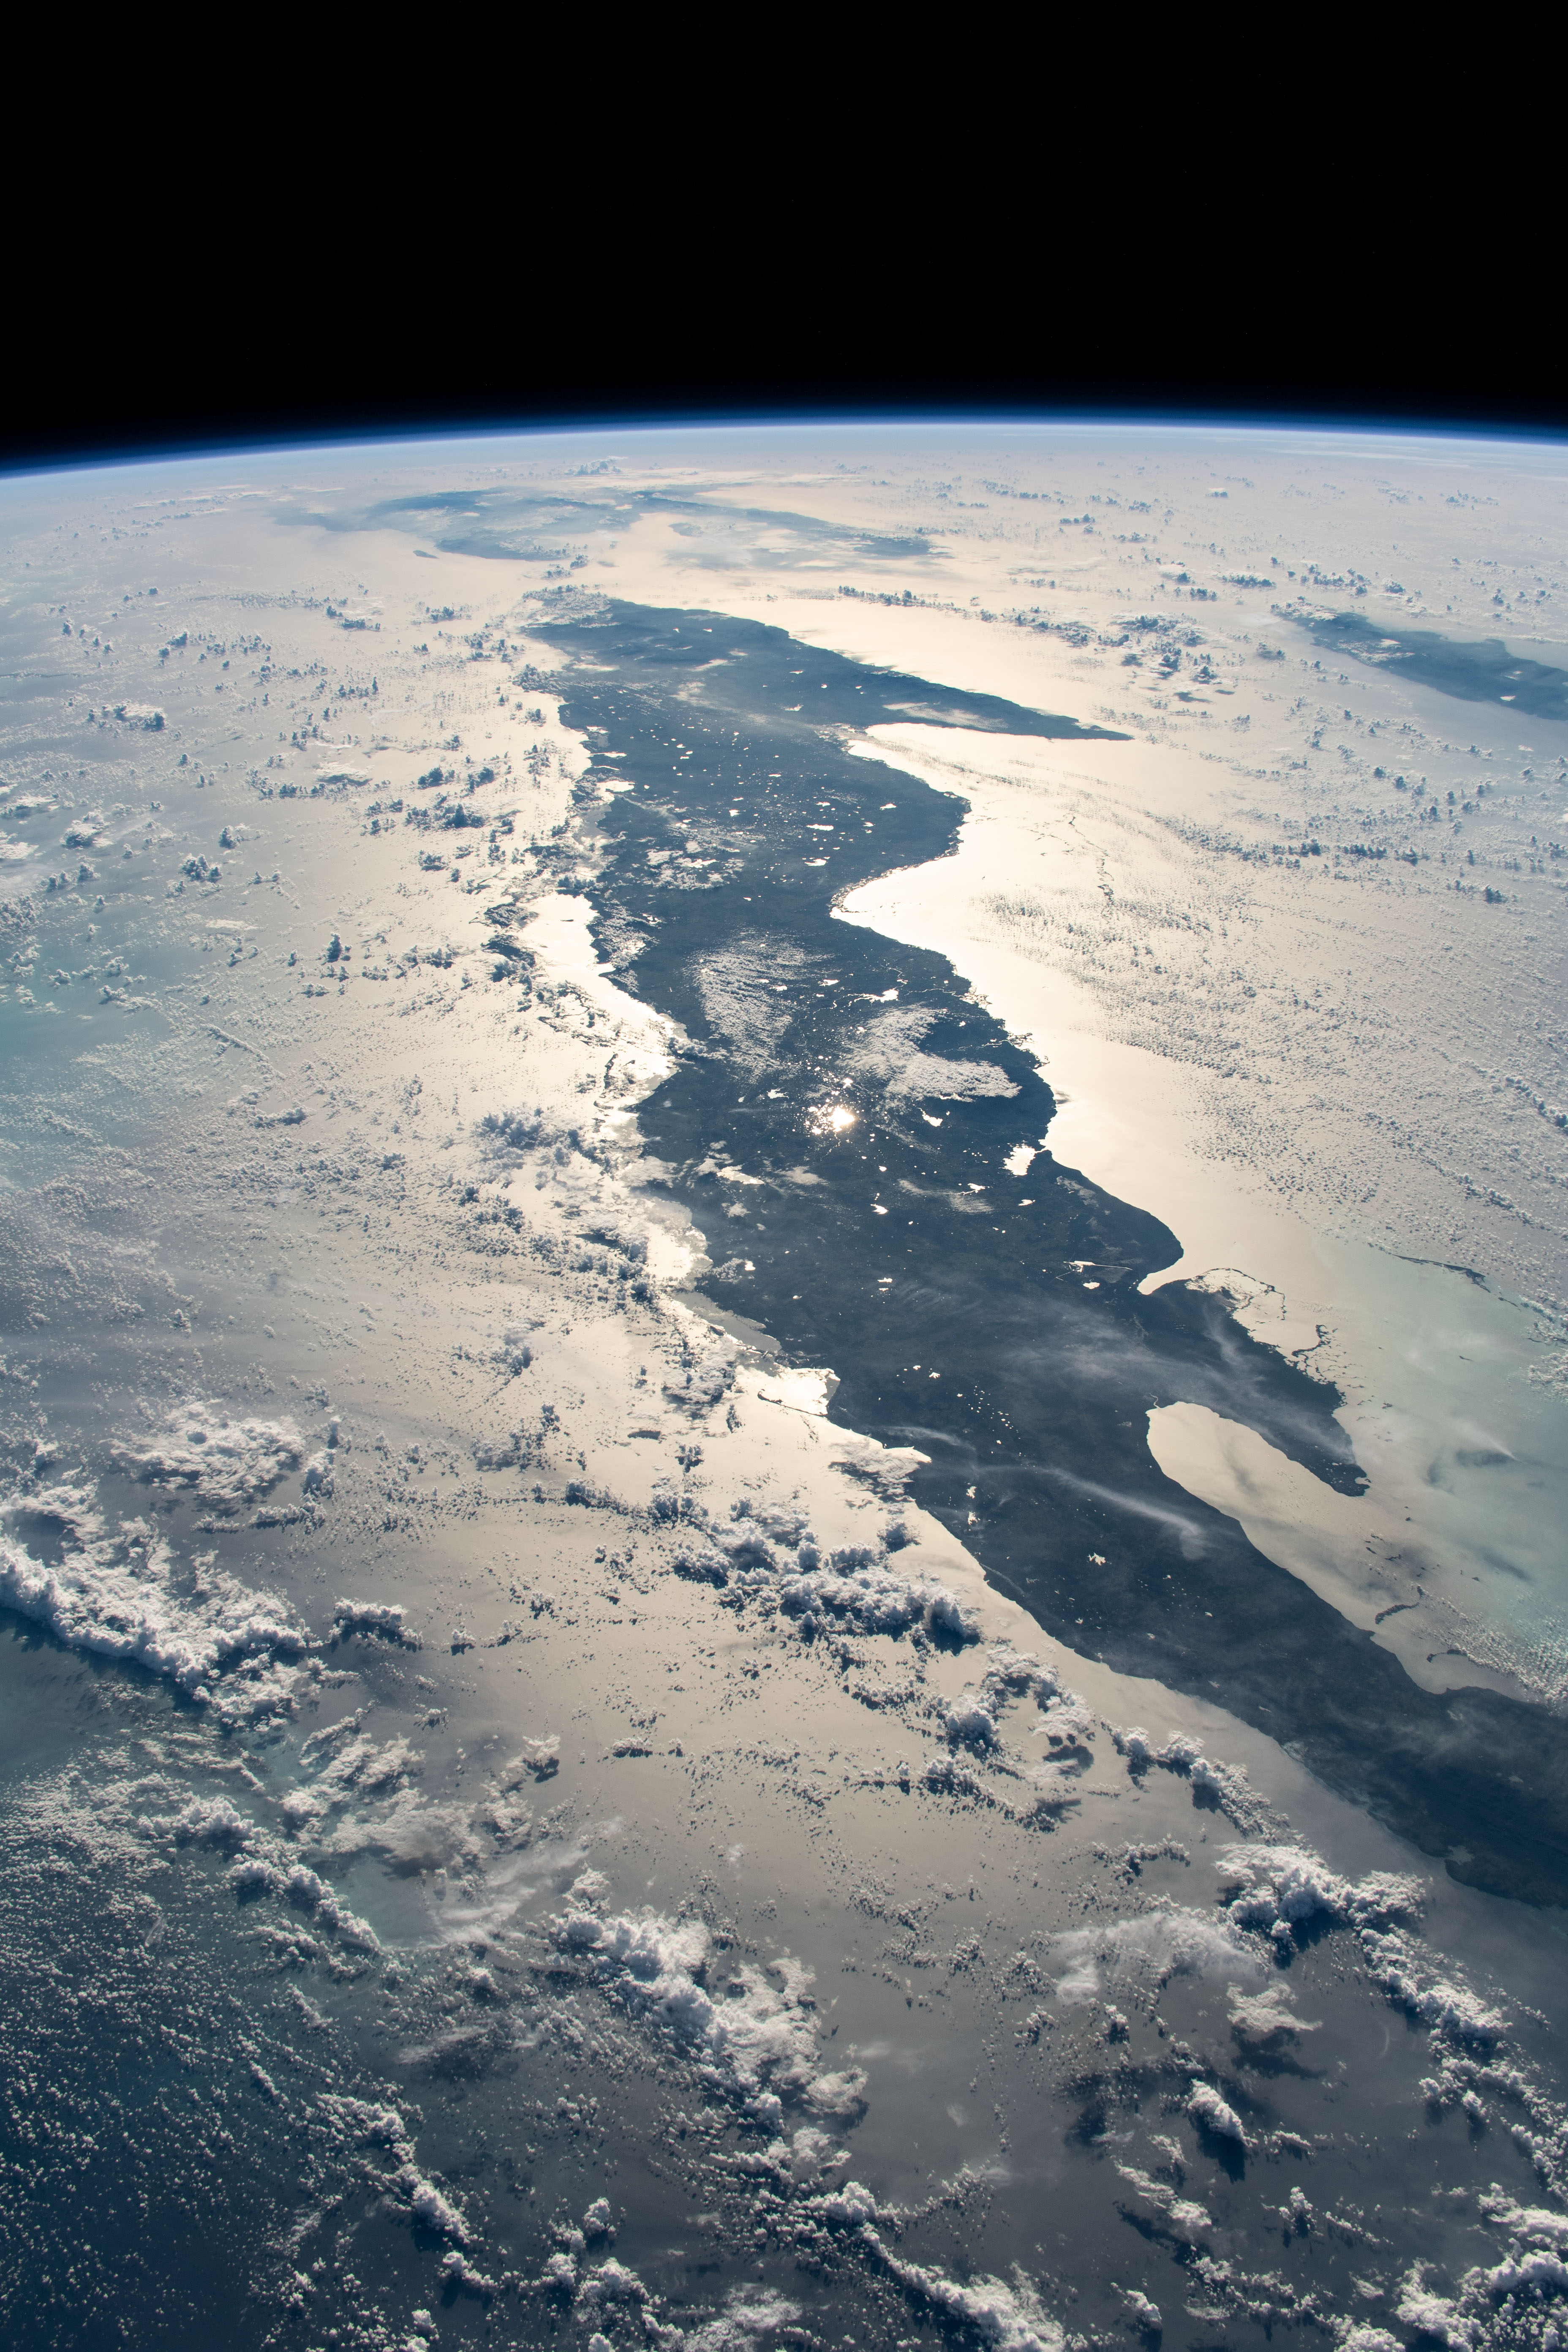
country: CUBA
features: CUBA
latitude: 22.5
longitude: -80.5
